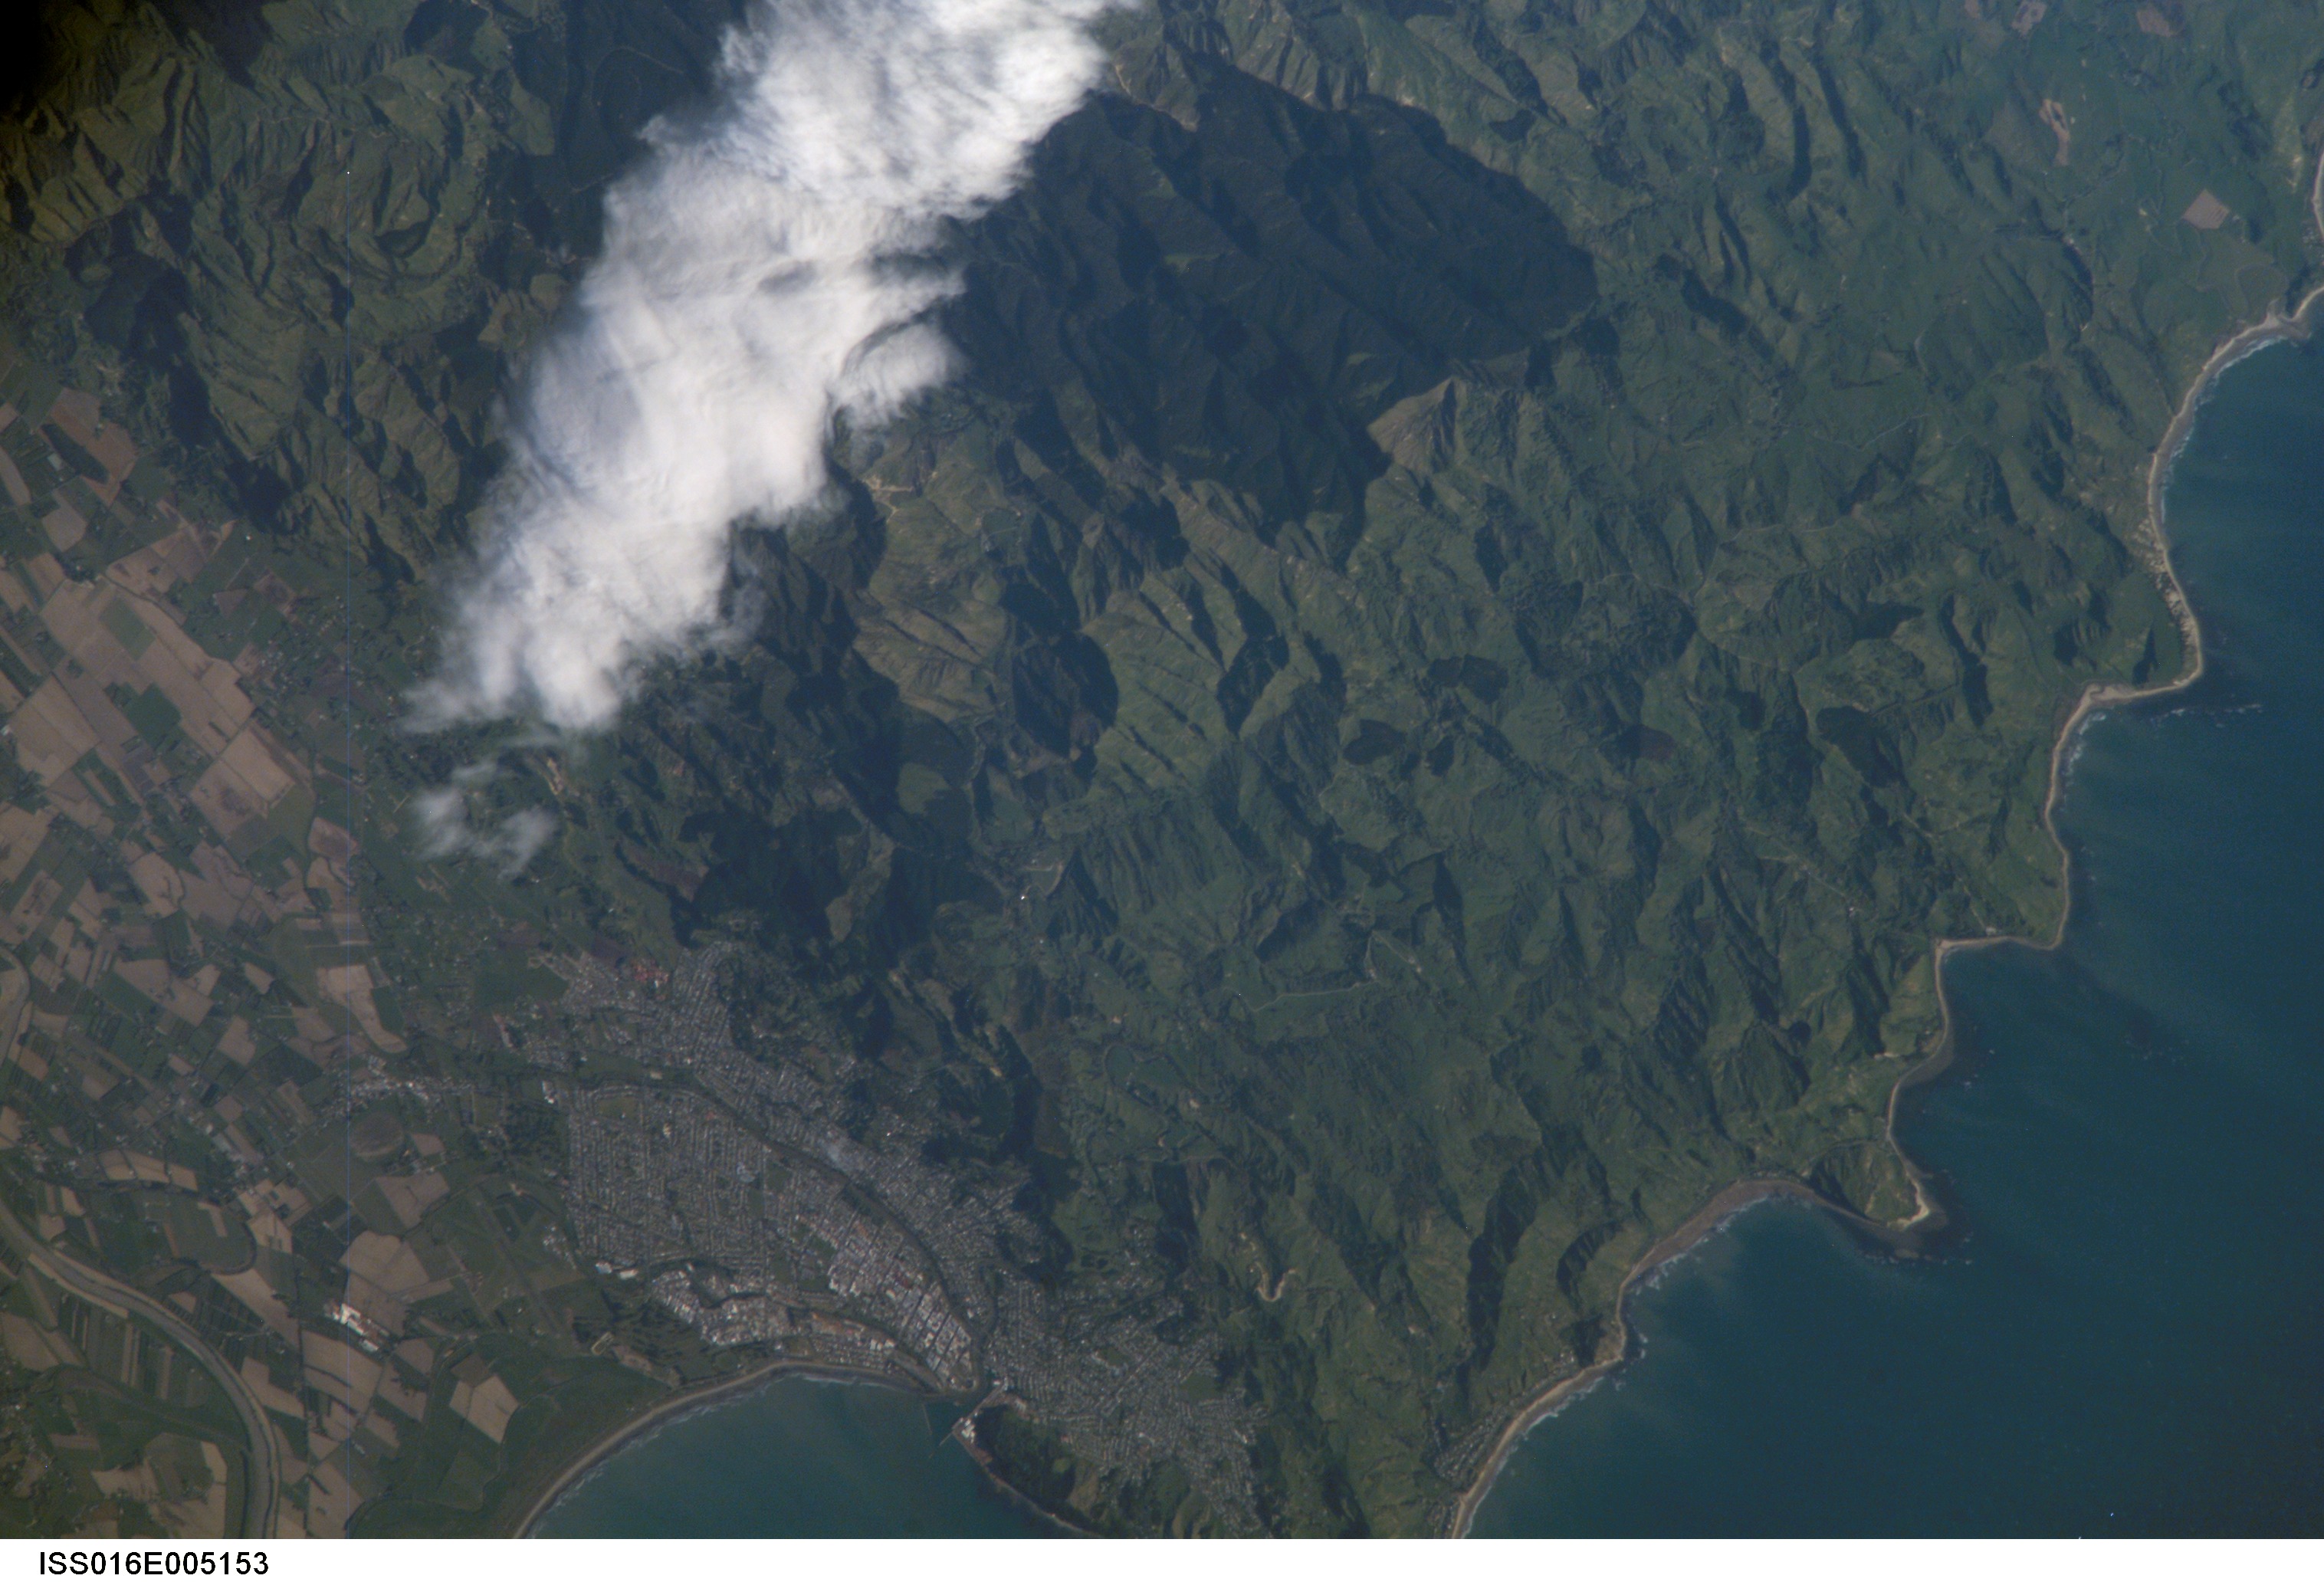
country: NEW ZEALAND-NI
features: GISBORNE, PACIFIC OCEAN
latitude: -38.6
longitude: 178.1
